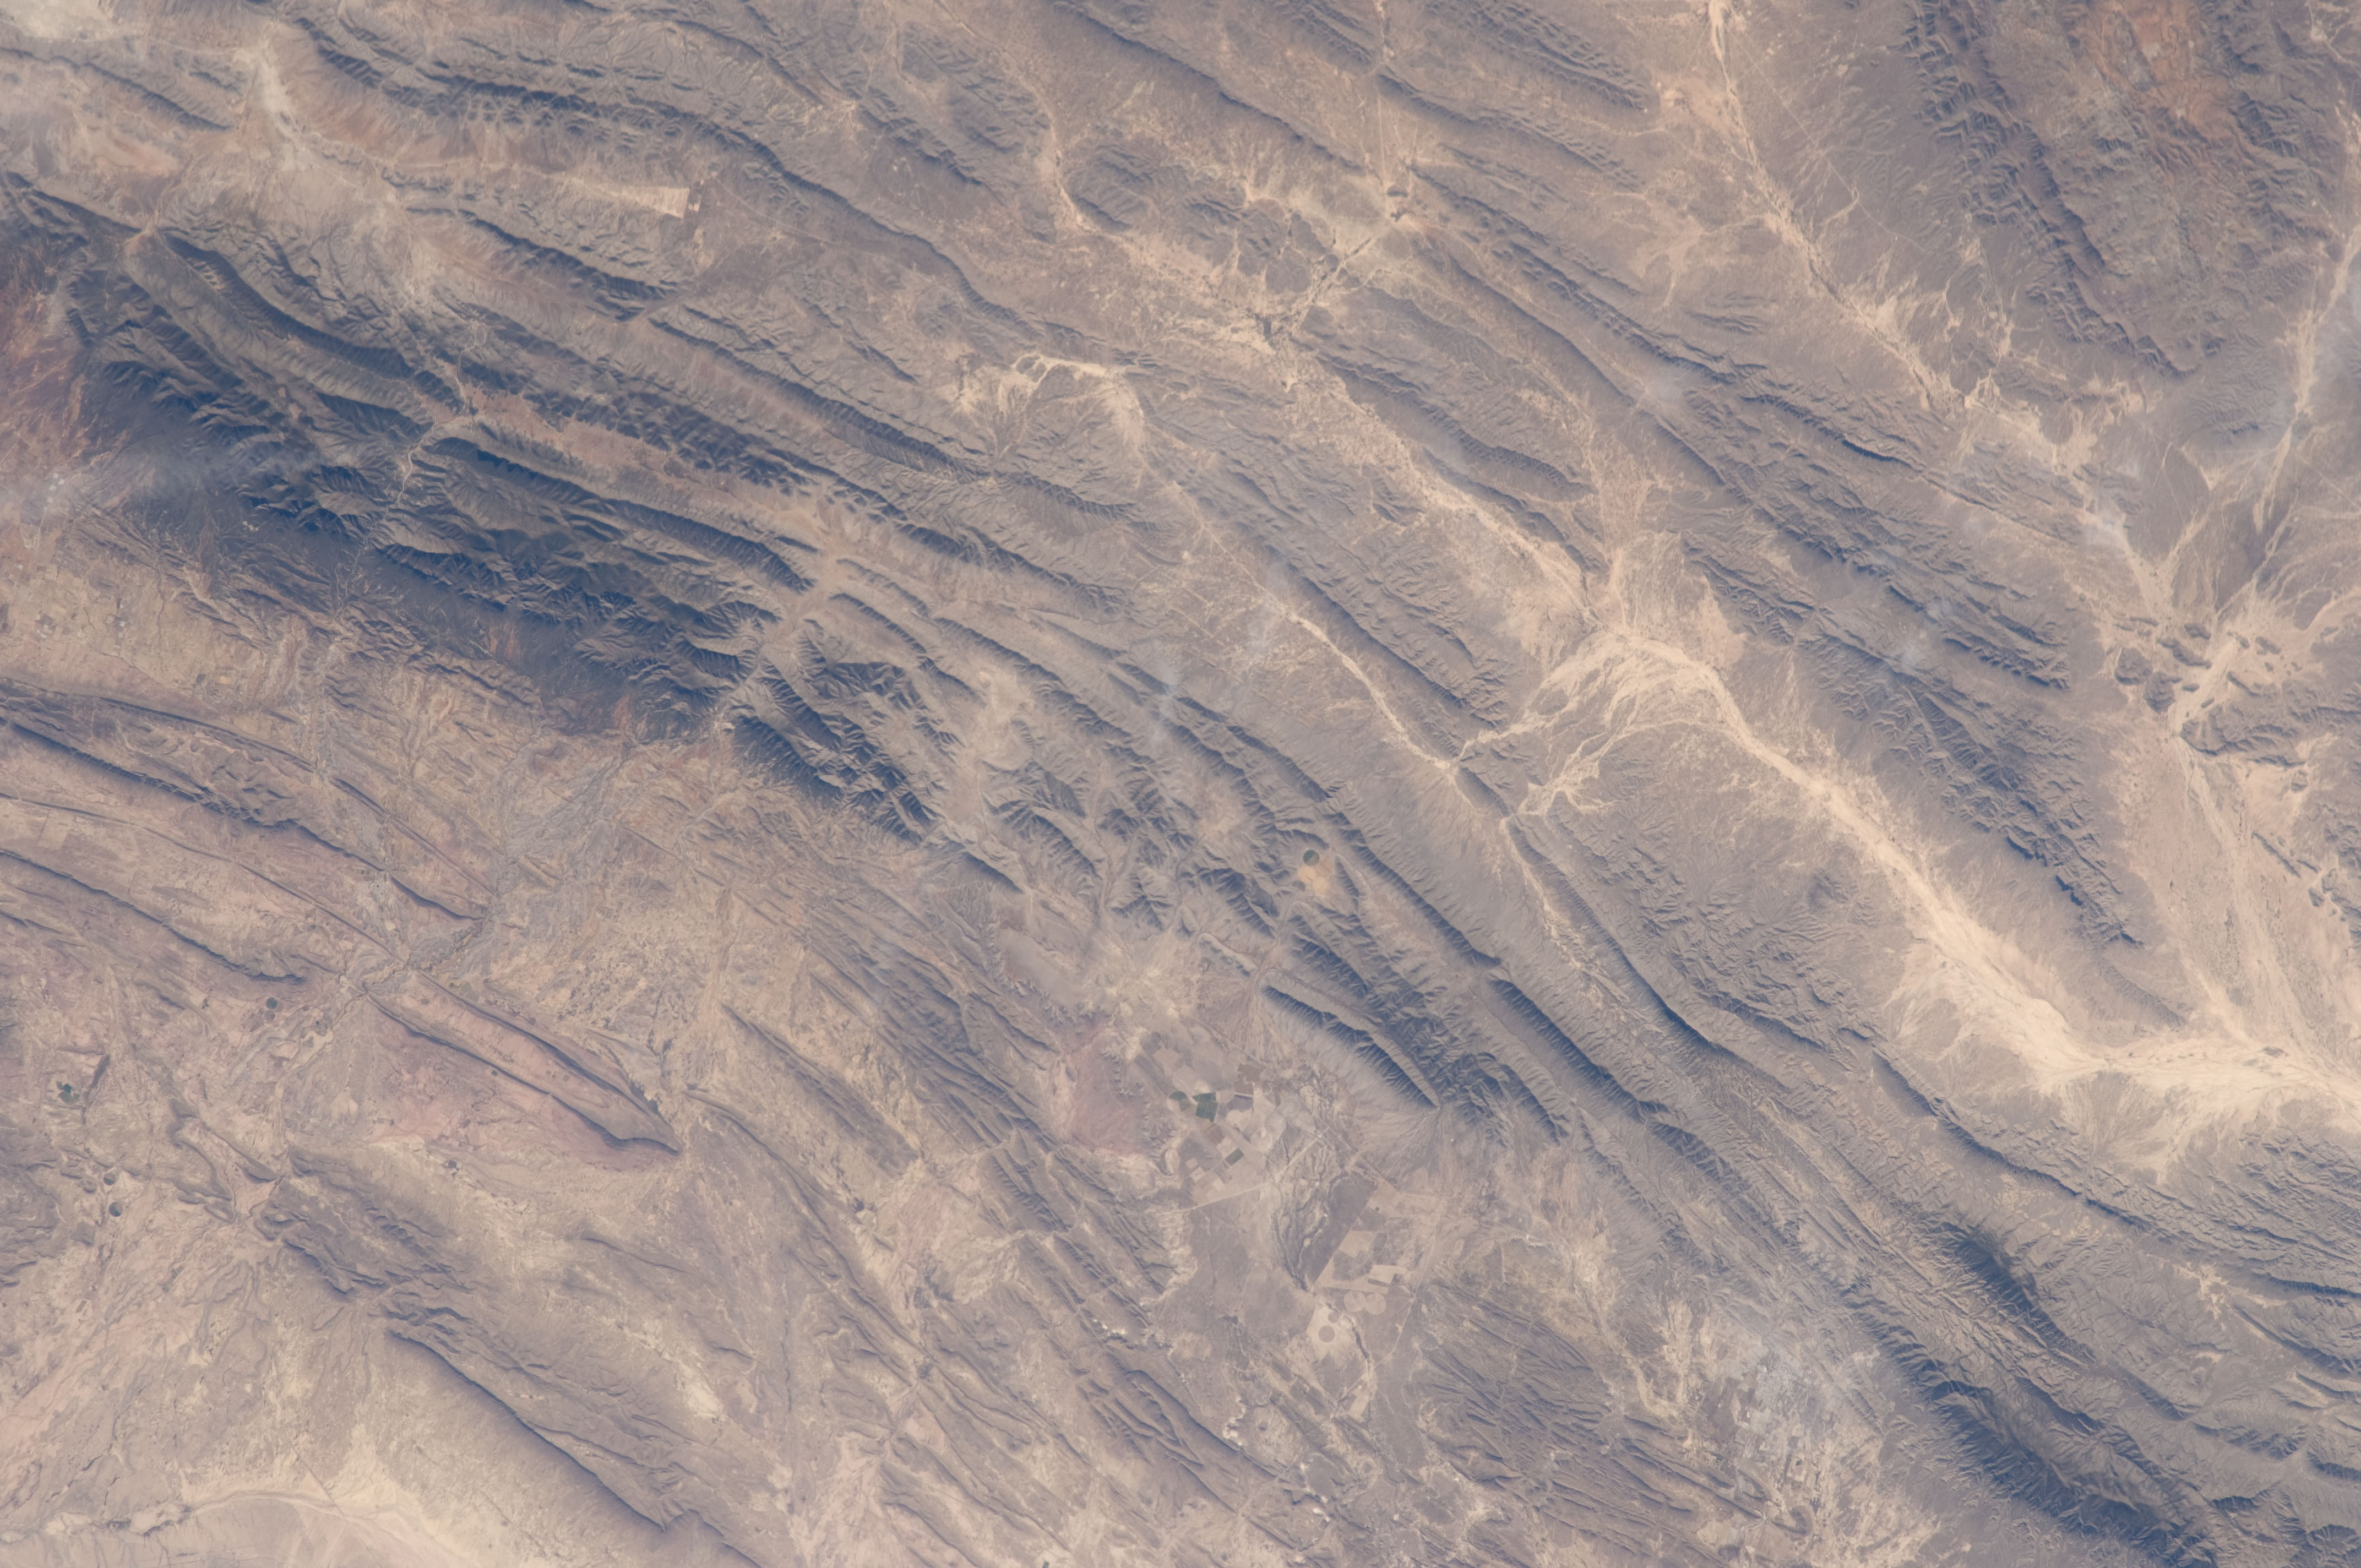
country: MEXICO
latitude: 25.3
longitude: -101.9
